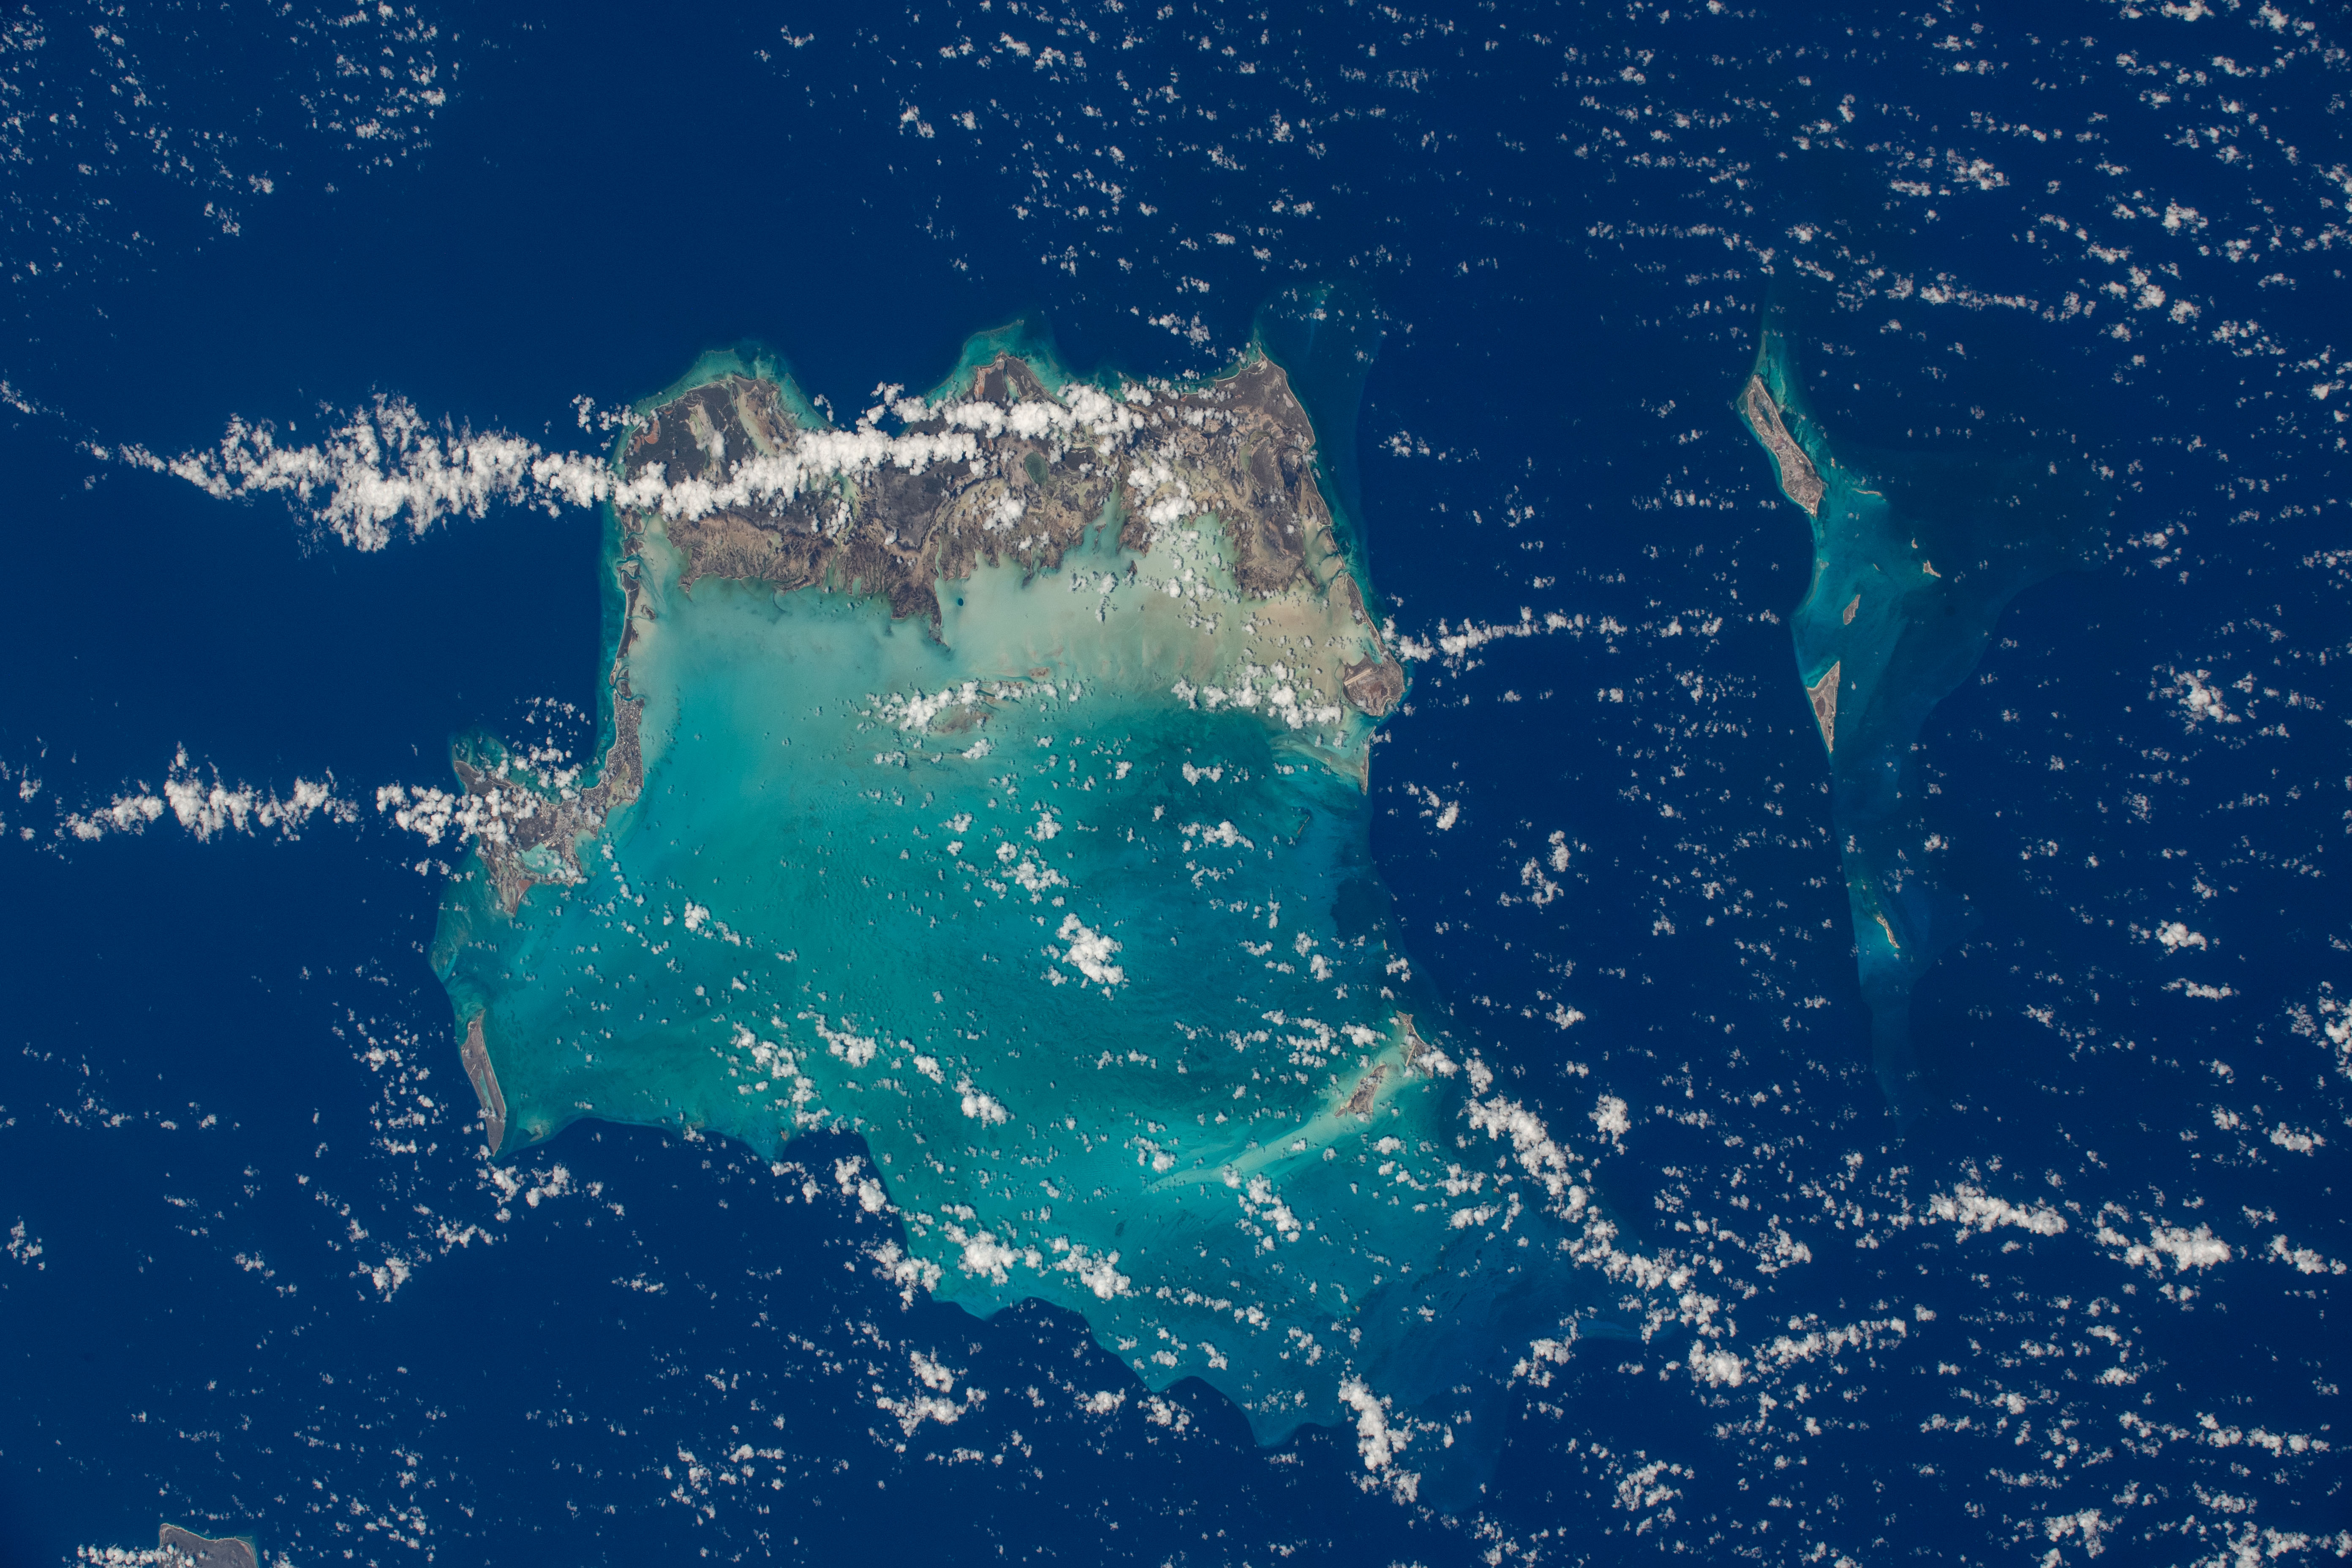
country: TURKS AND CAICOS IS.
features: TURKS AND CAICOS ISLANDS
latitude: 21.5
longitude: -71.7
